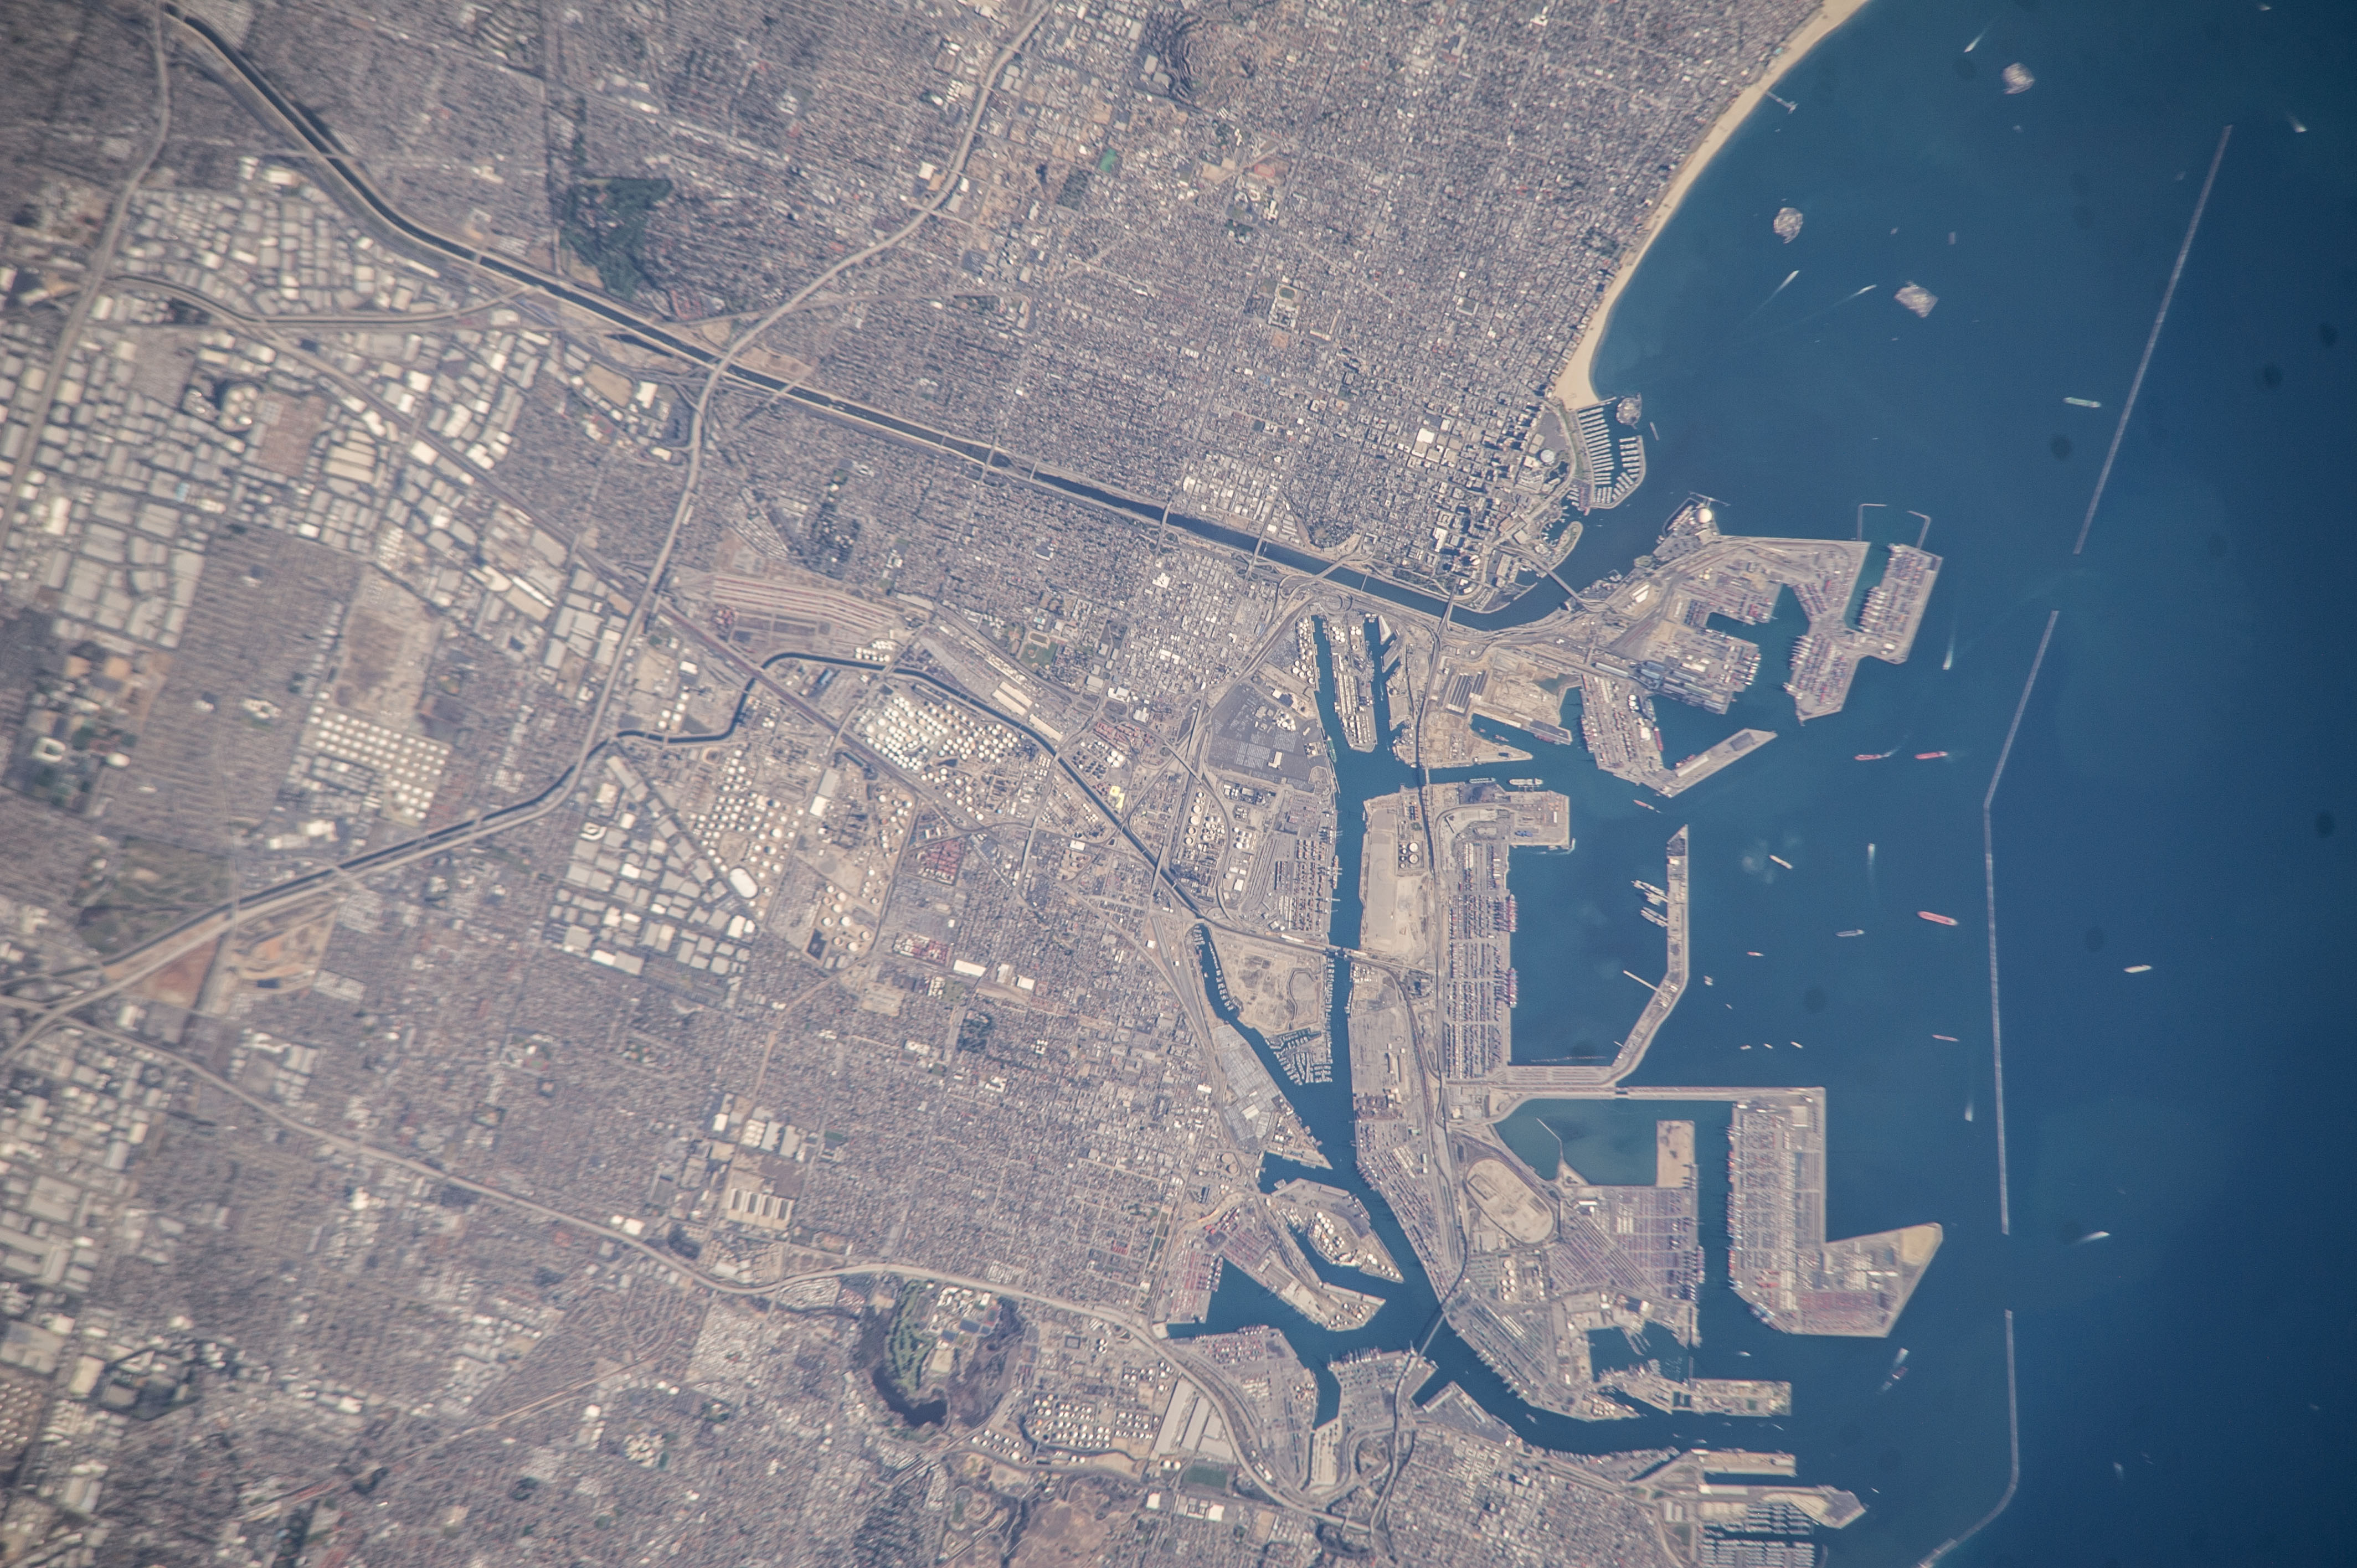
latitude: 33.8
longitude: -118.3
